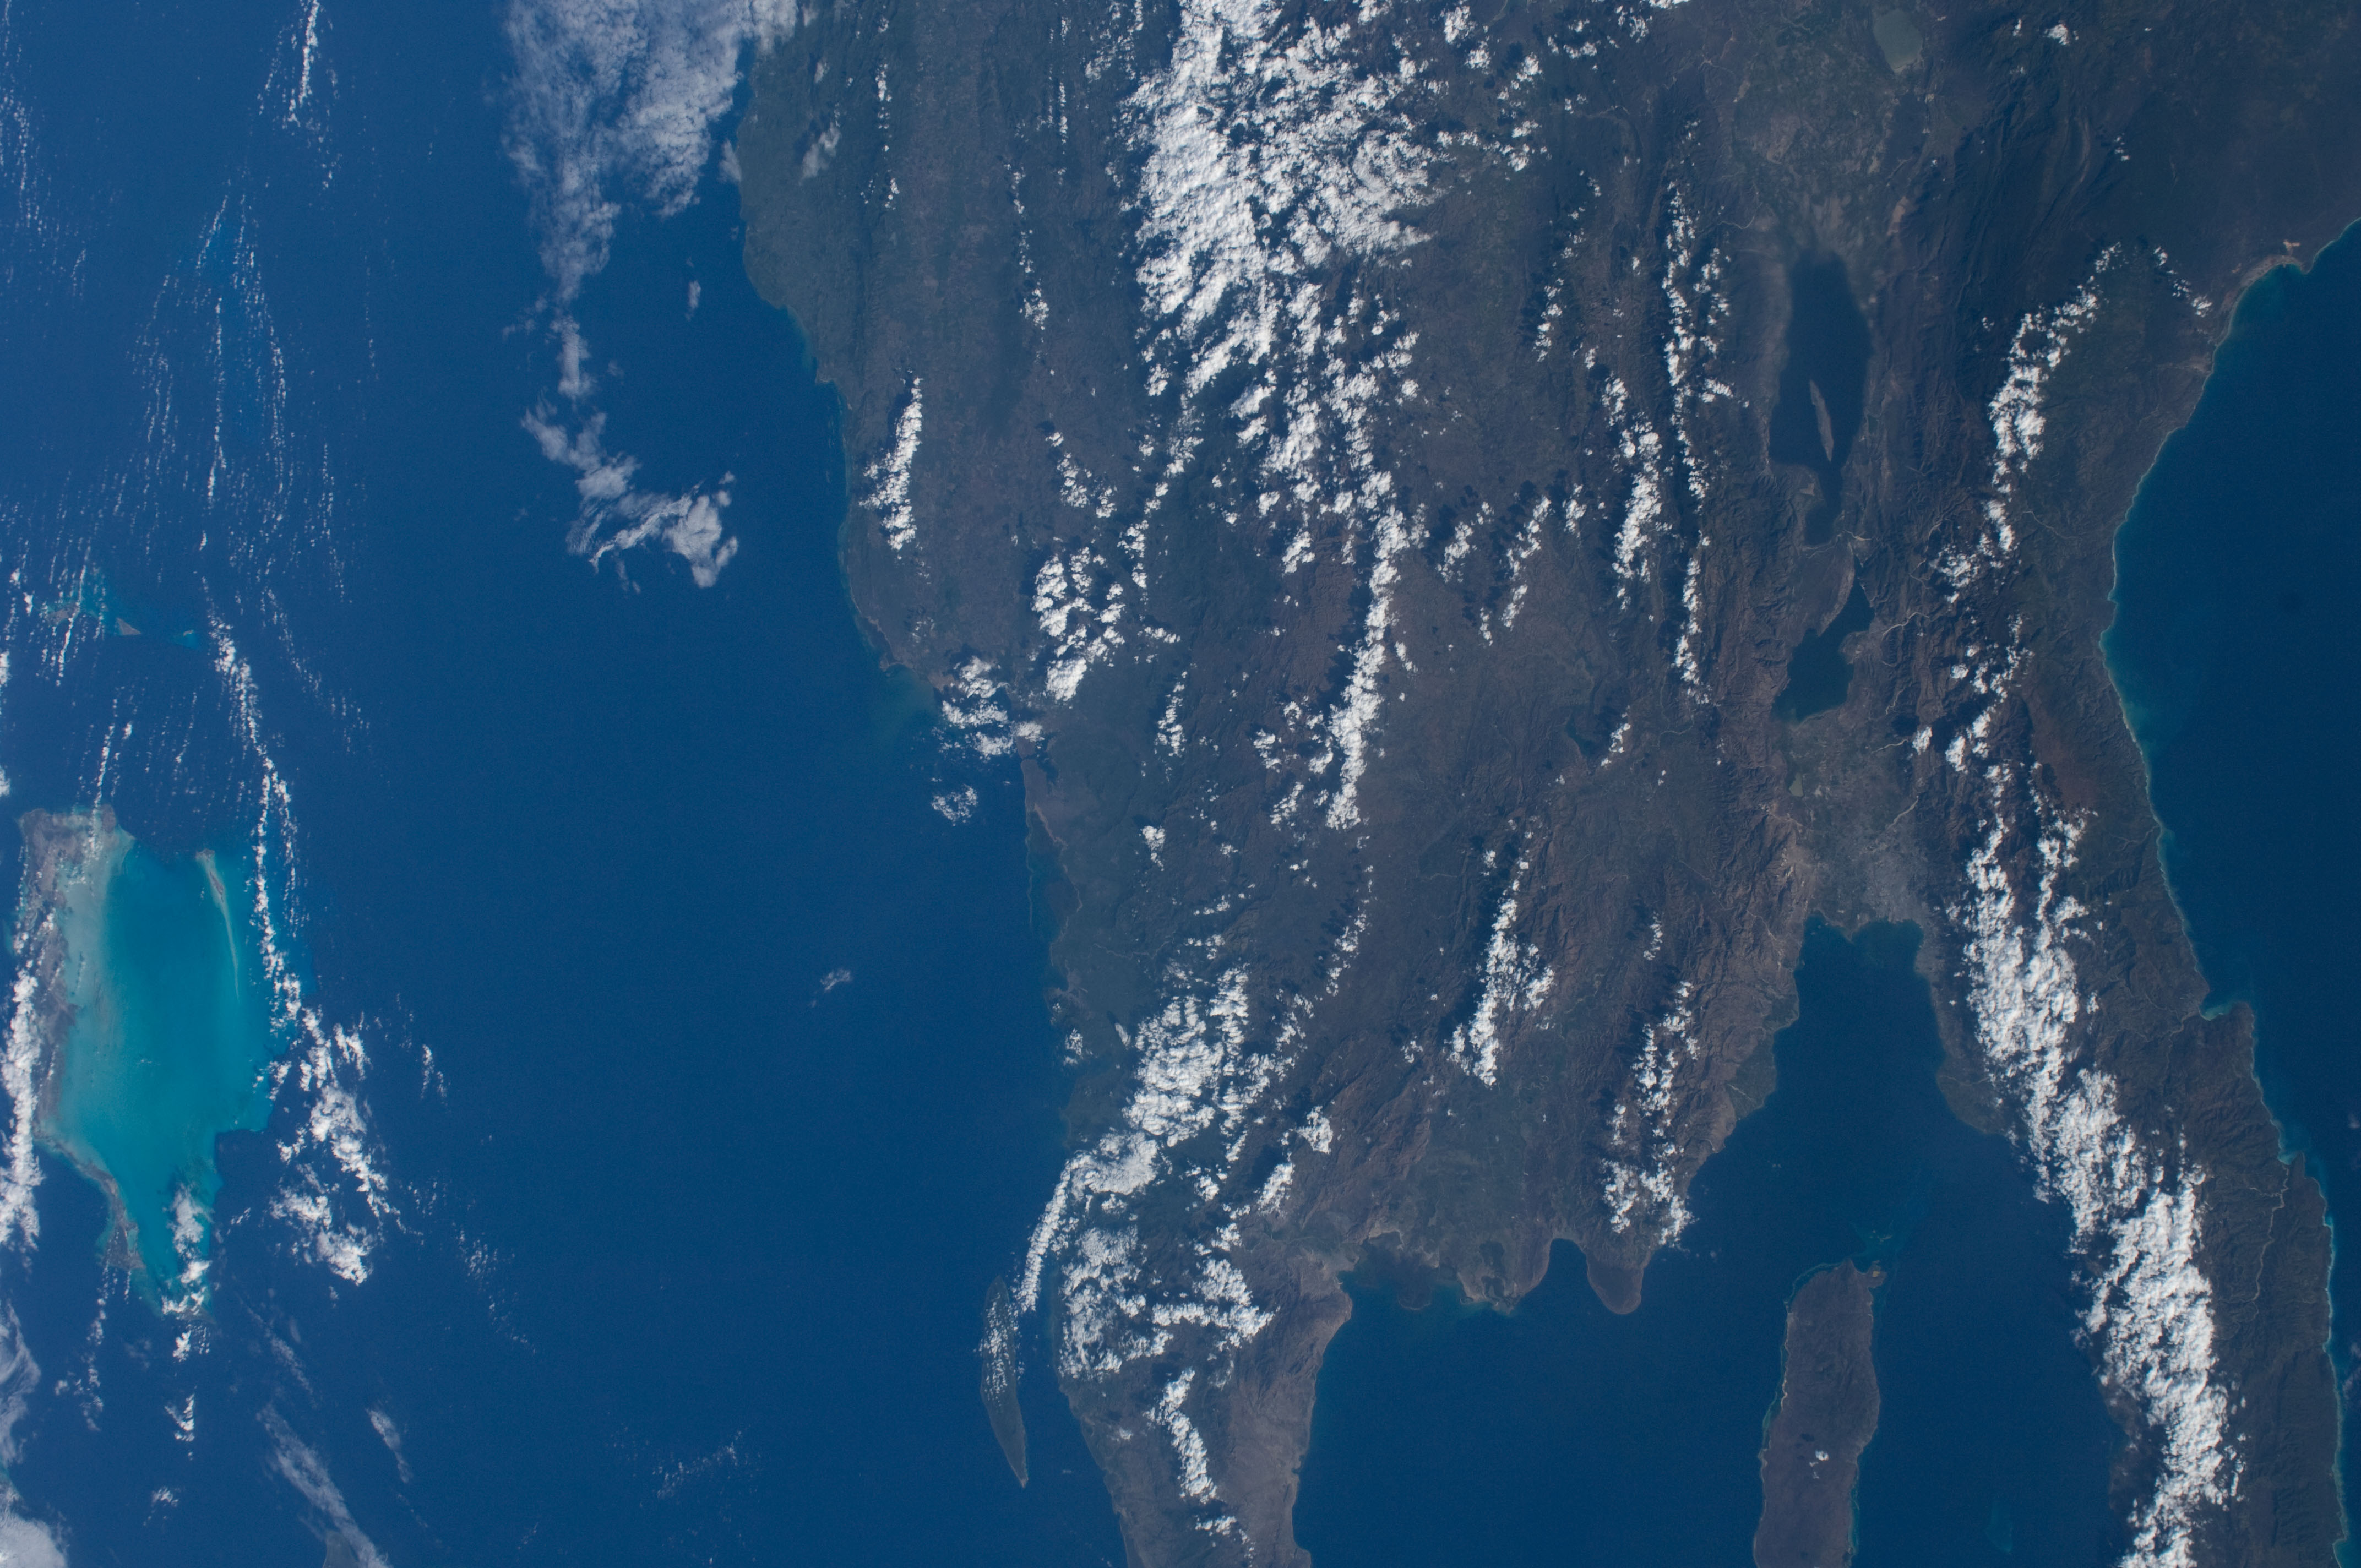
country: HAITI
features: CARIBBEAN S., L. ENRIQUILLO, L. AZUEI, PORT AU PRINCE, GONAVE I., CAICOS I.
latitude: 19.5
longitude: -72.0
